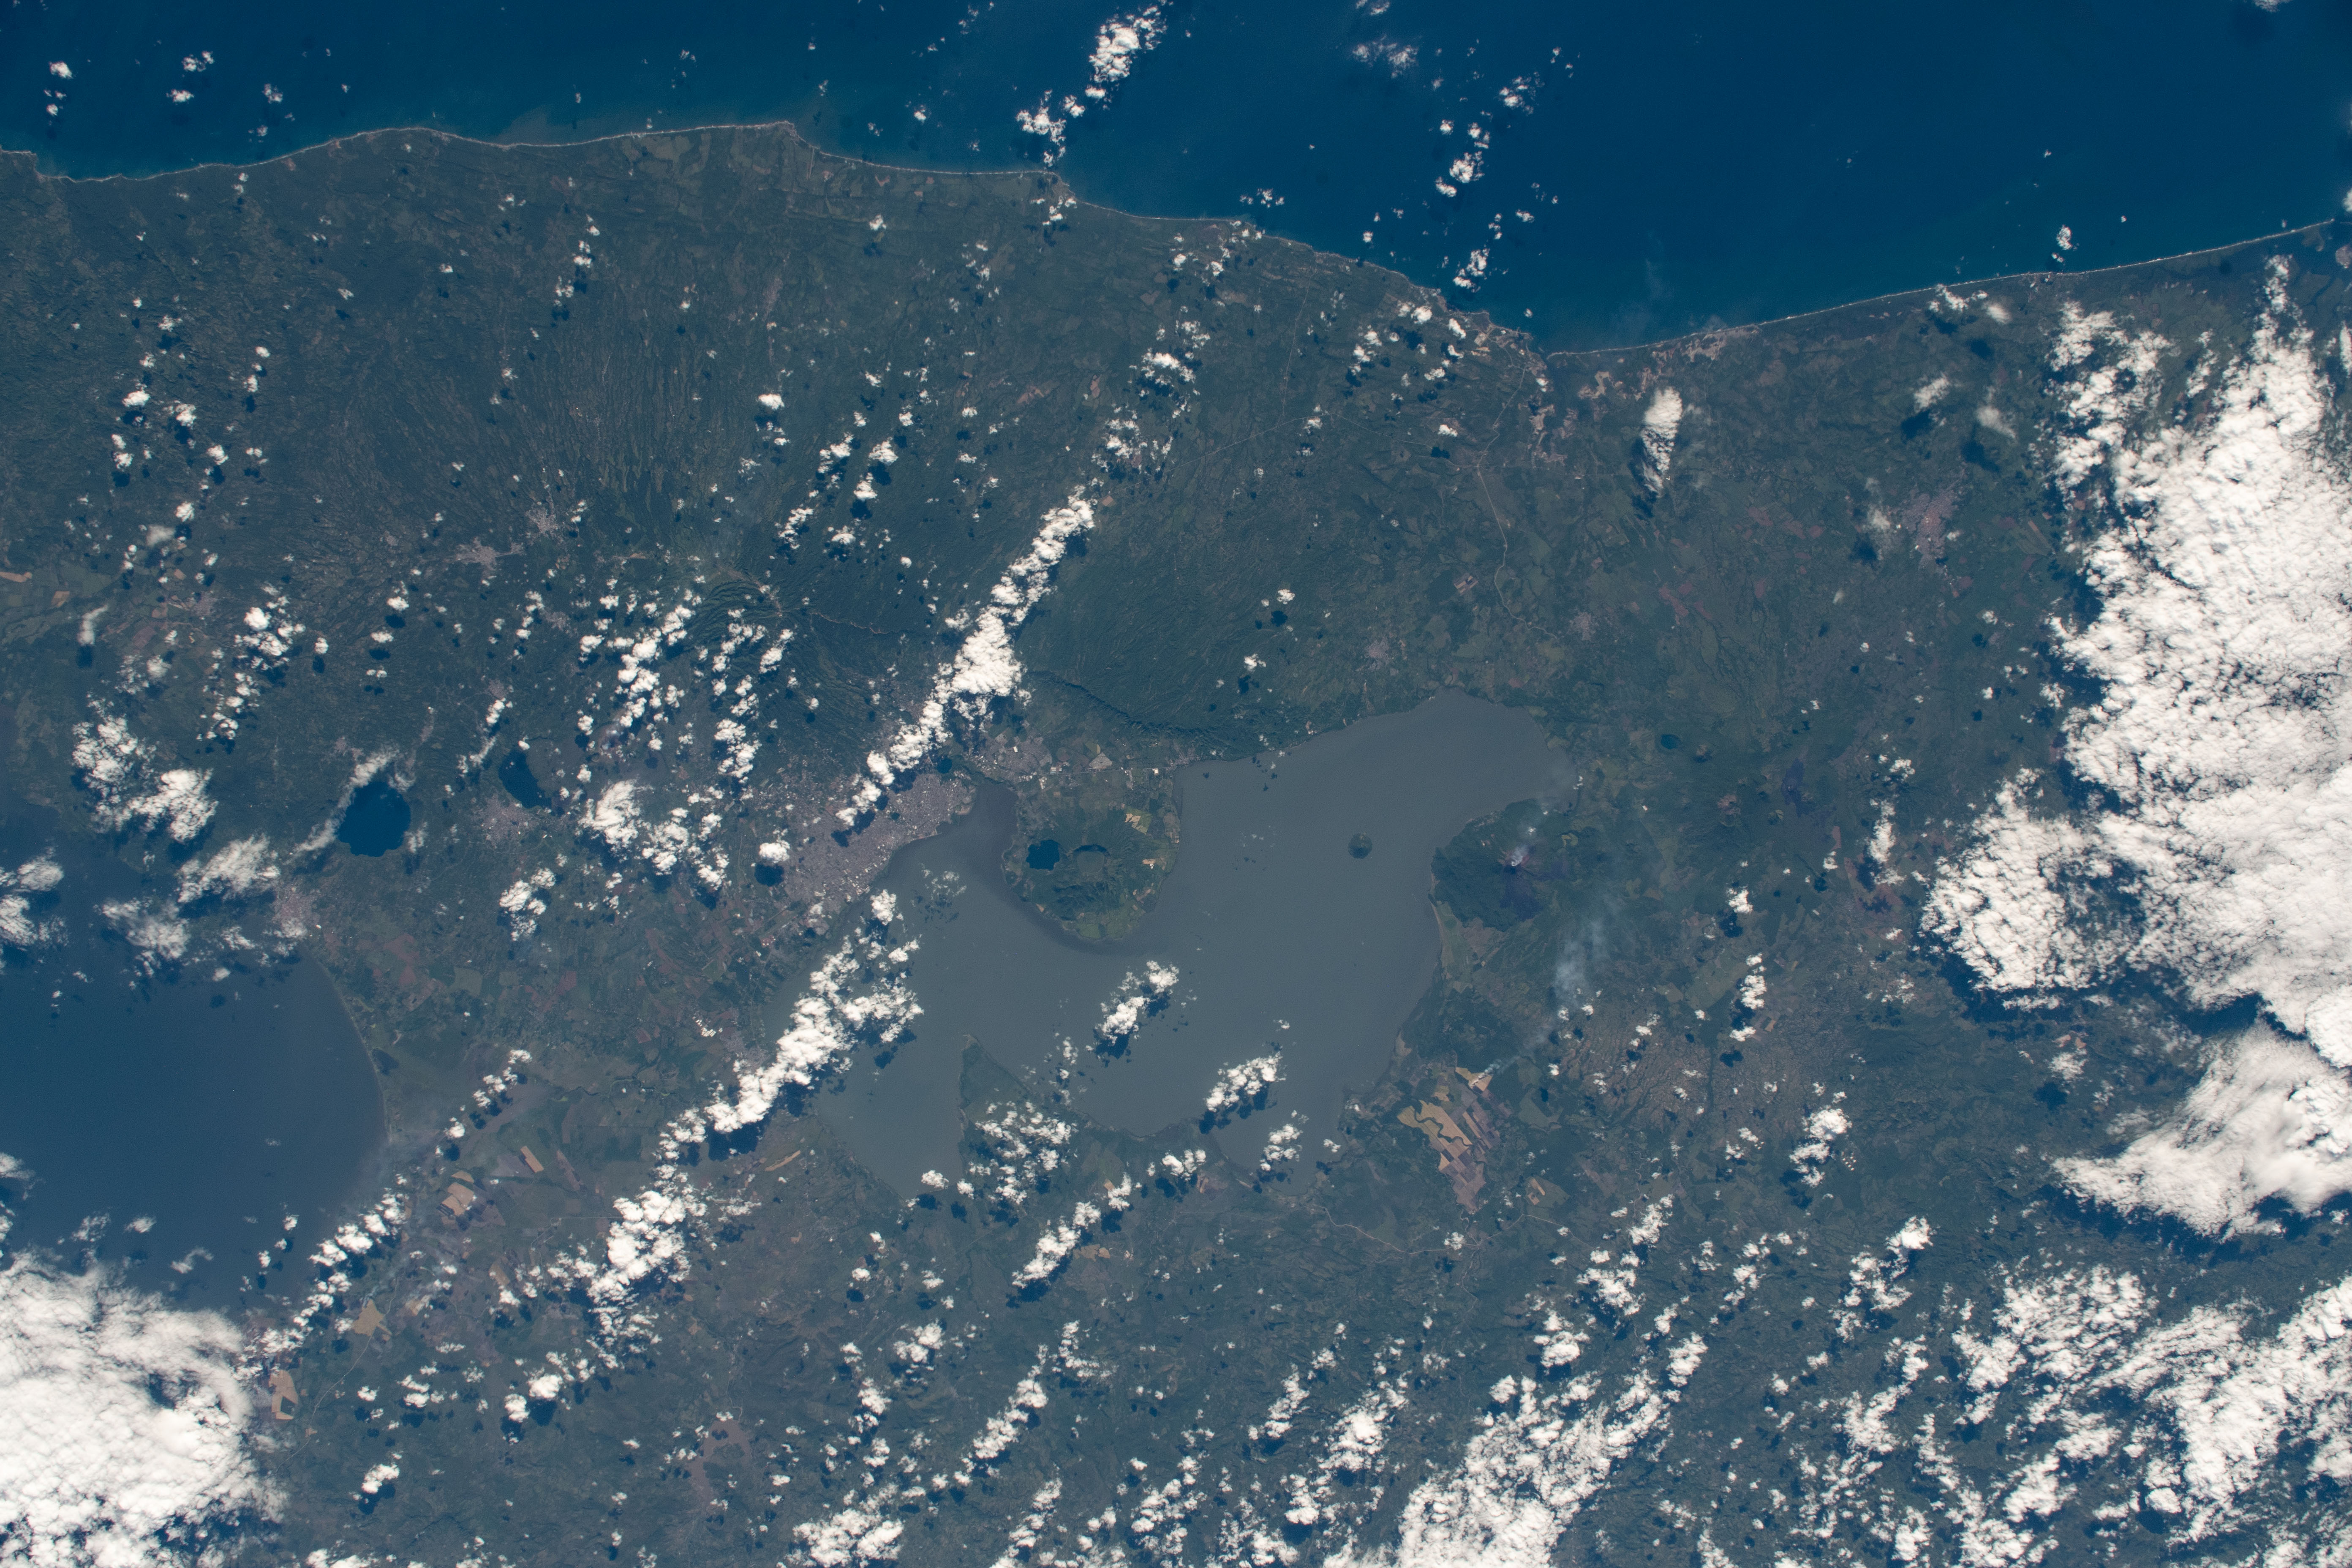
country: NICARAGUA
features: LAKE MANAGUA
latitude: 12.2
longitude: -86.4
